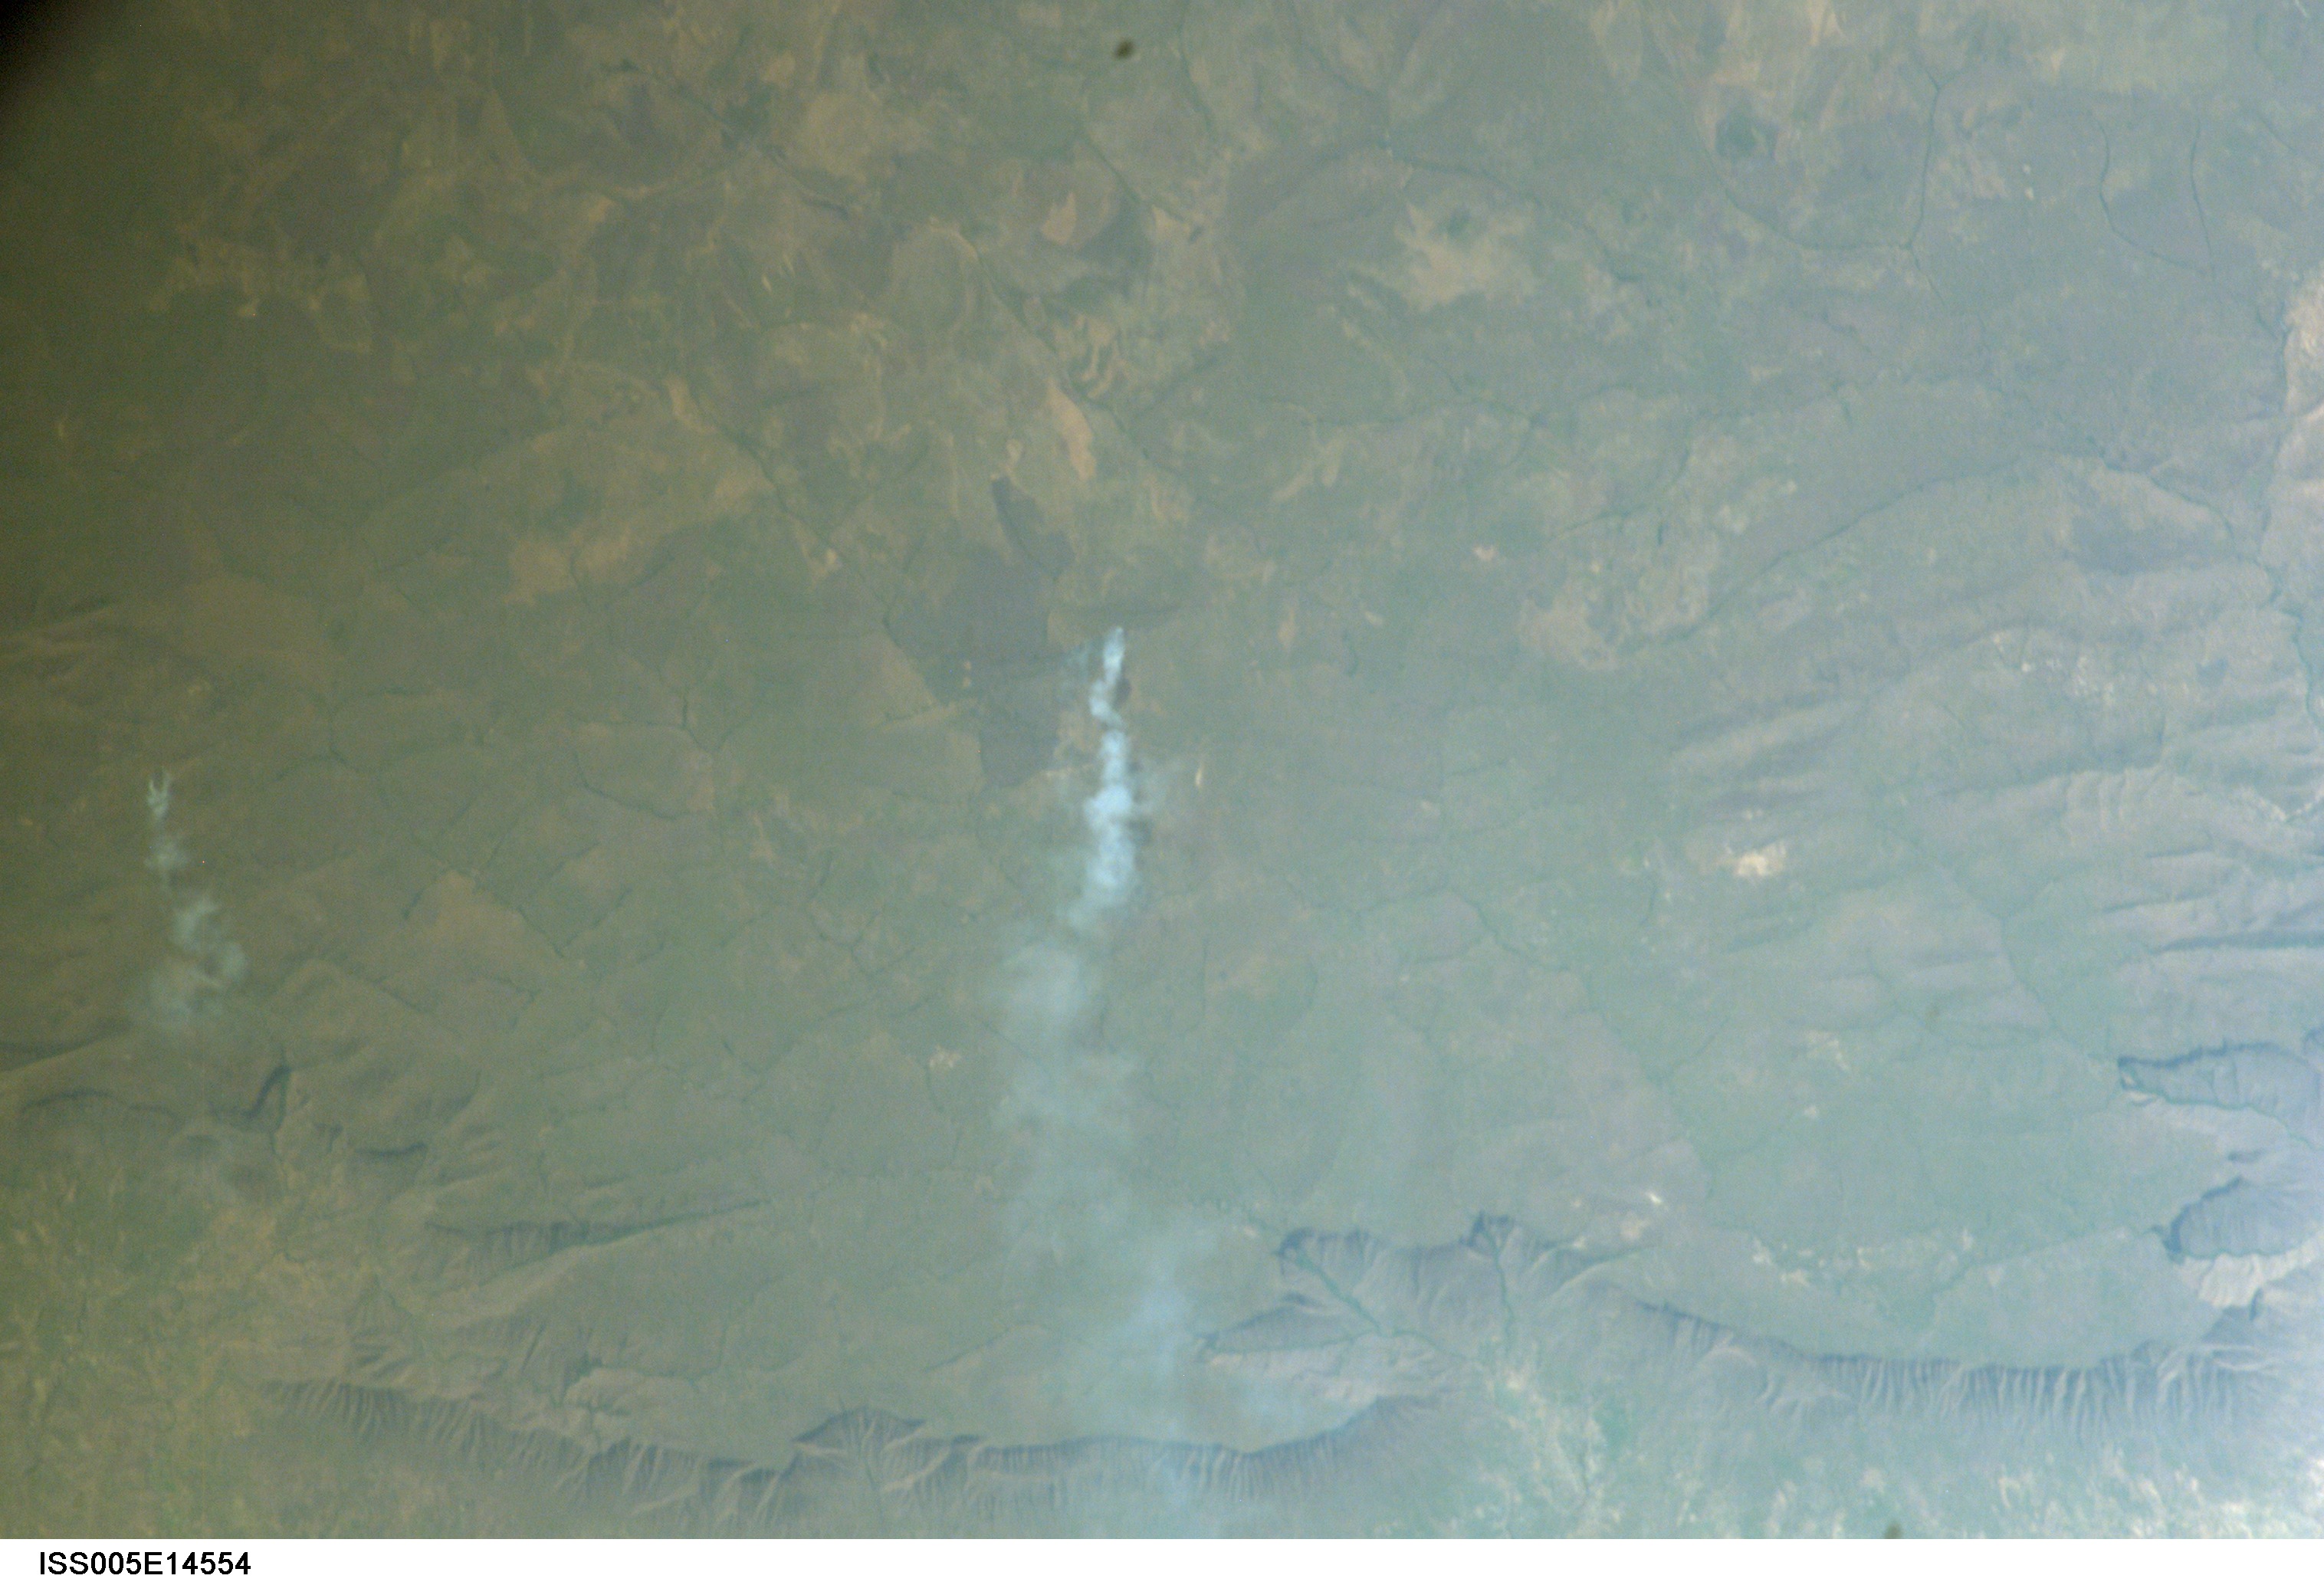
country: DEM. REP. OF CONGO
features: FIRES, KUNDELUNGU MTS.
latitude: -9.2
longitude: 27.6
